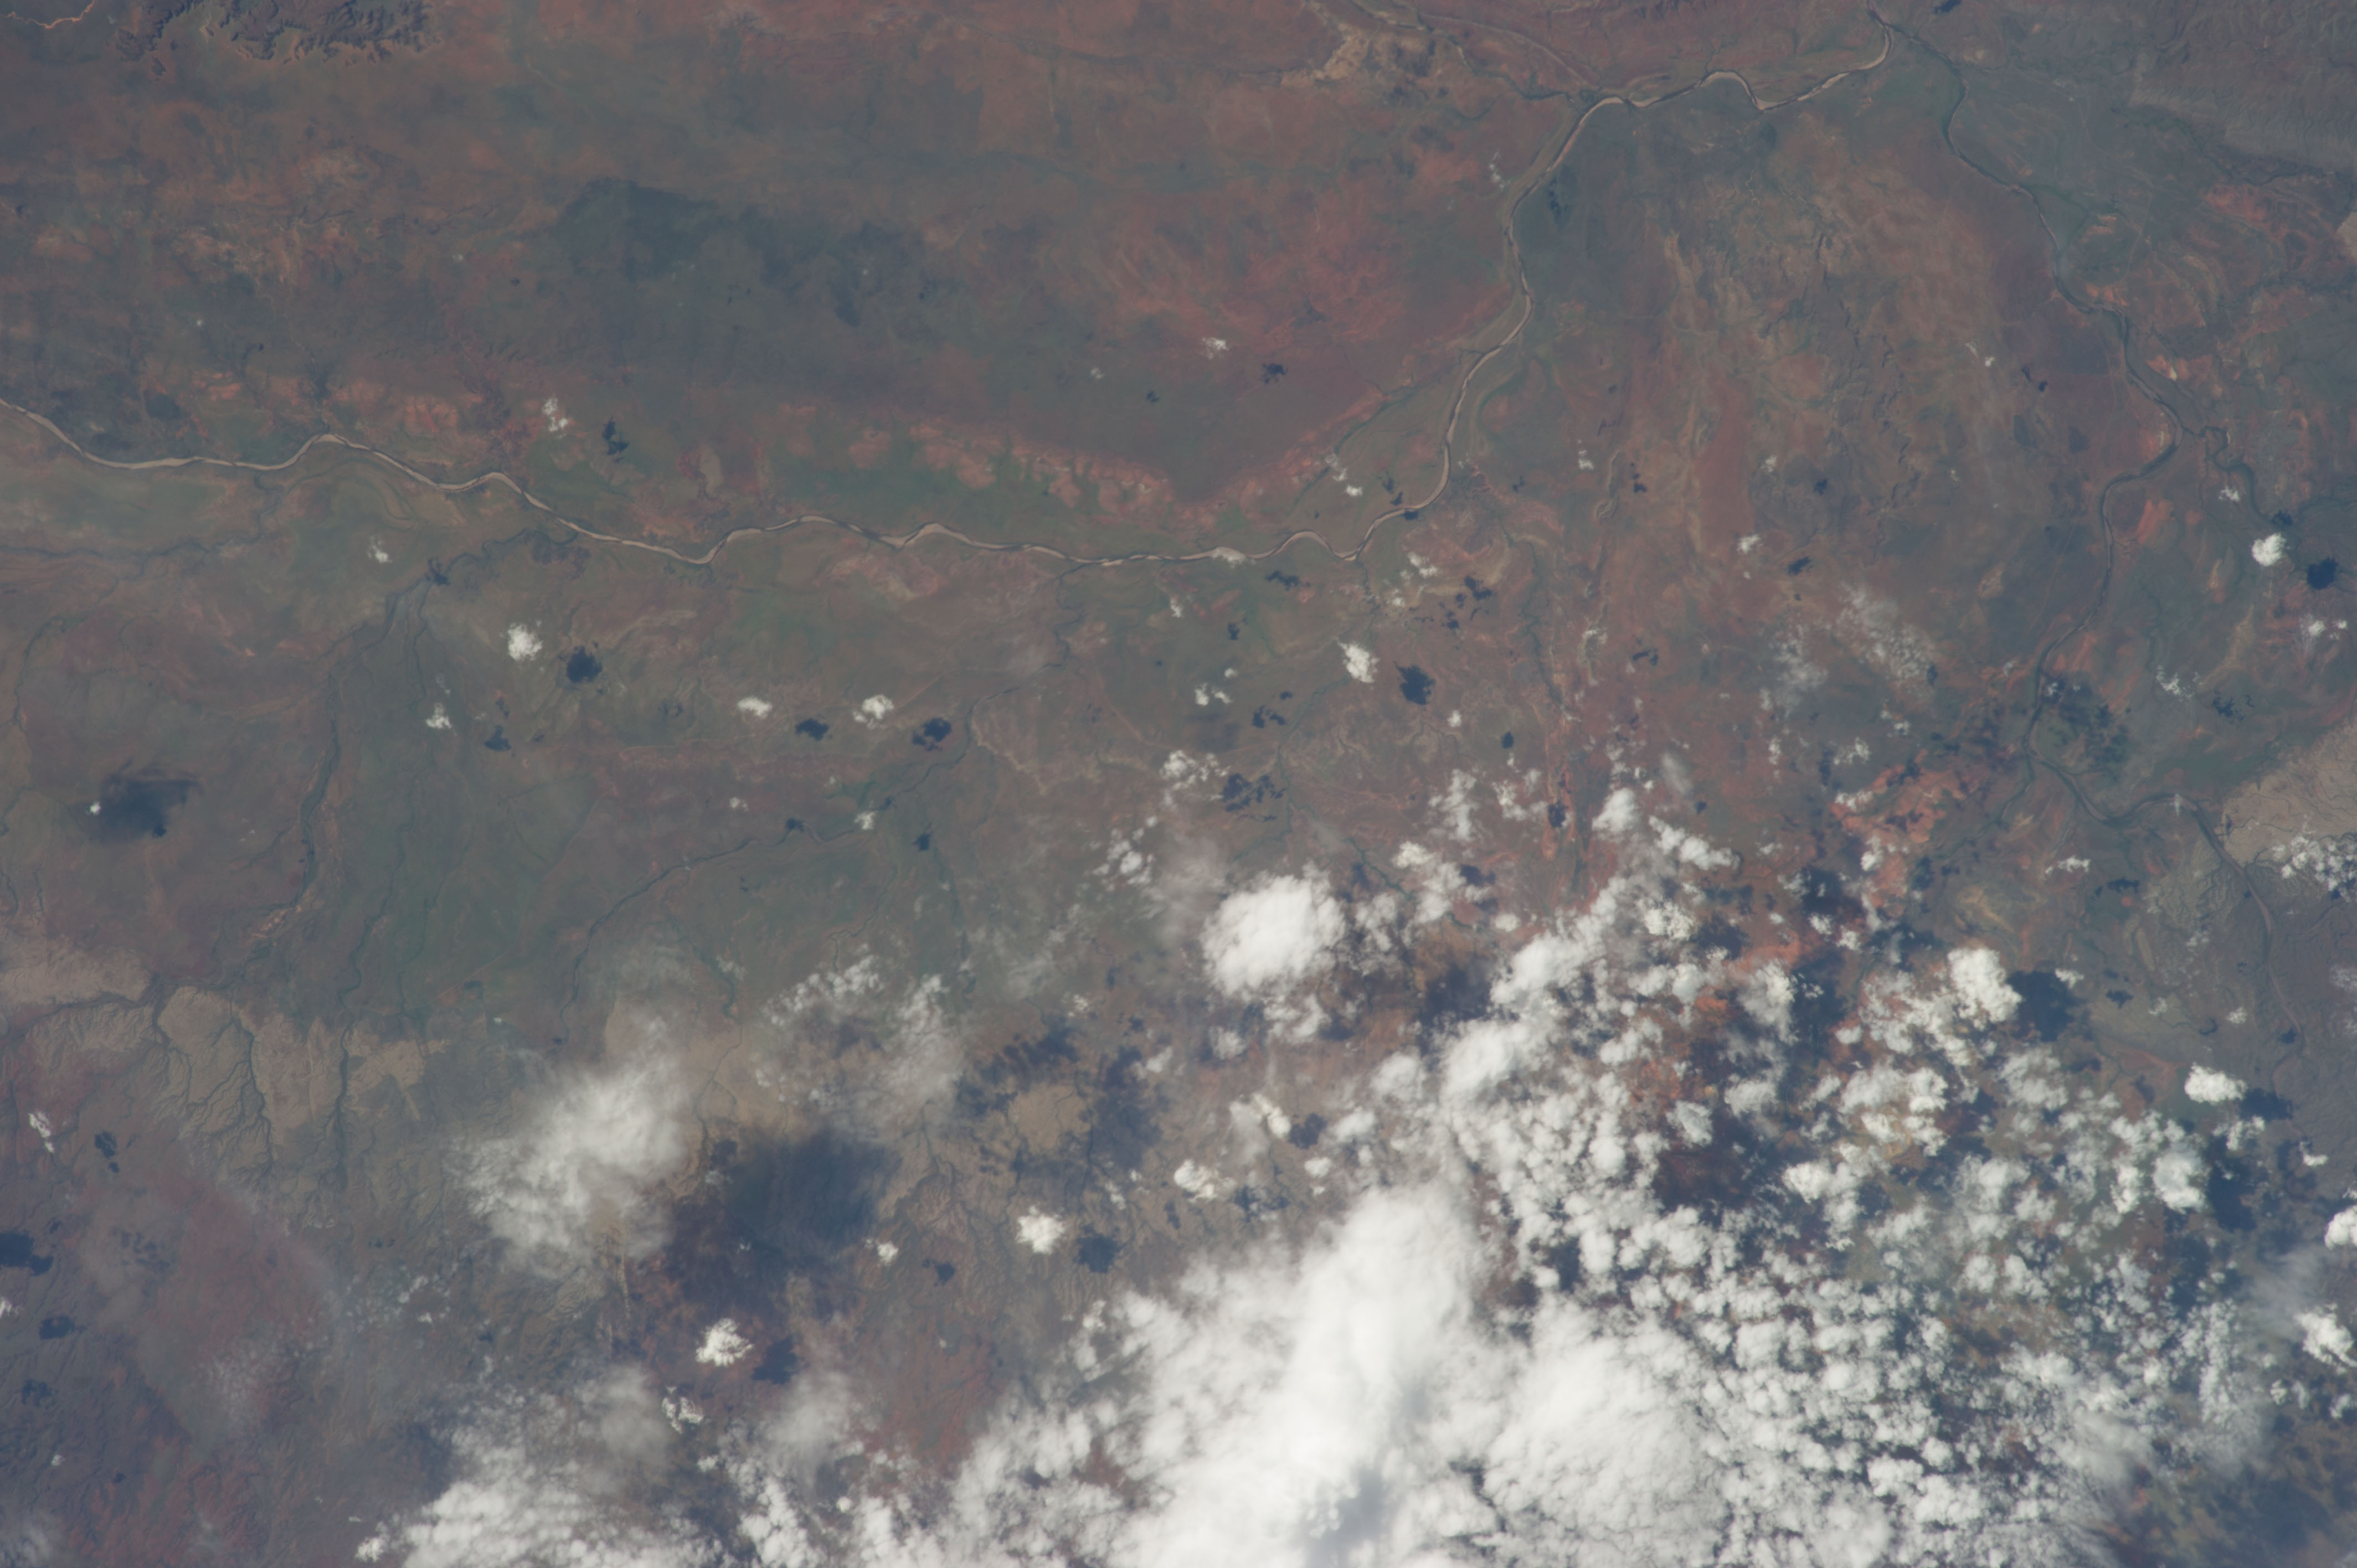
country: AUSTRALIA-WA
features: ORD RIVER VALLEY, HILLS, NEGRI RIVER, DRAINAGE
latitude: -17.4
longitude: 128.9
